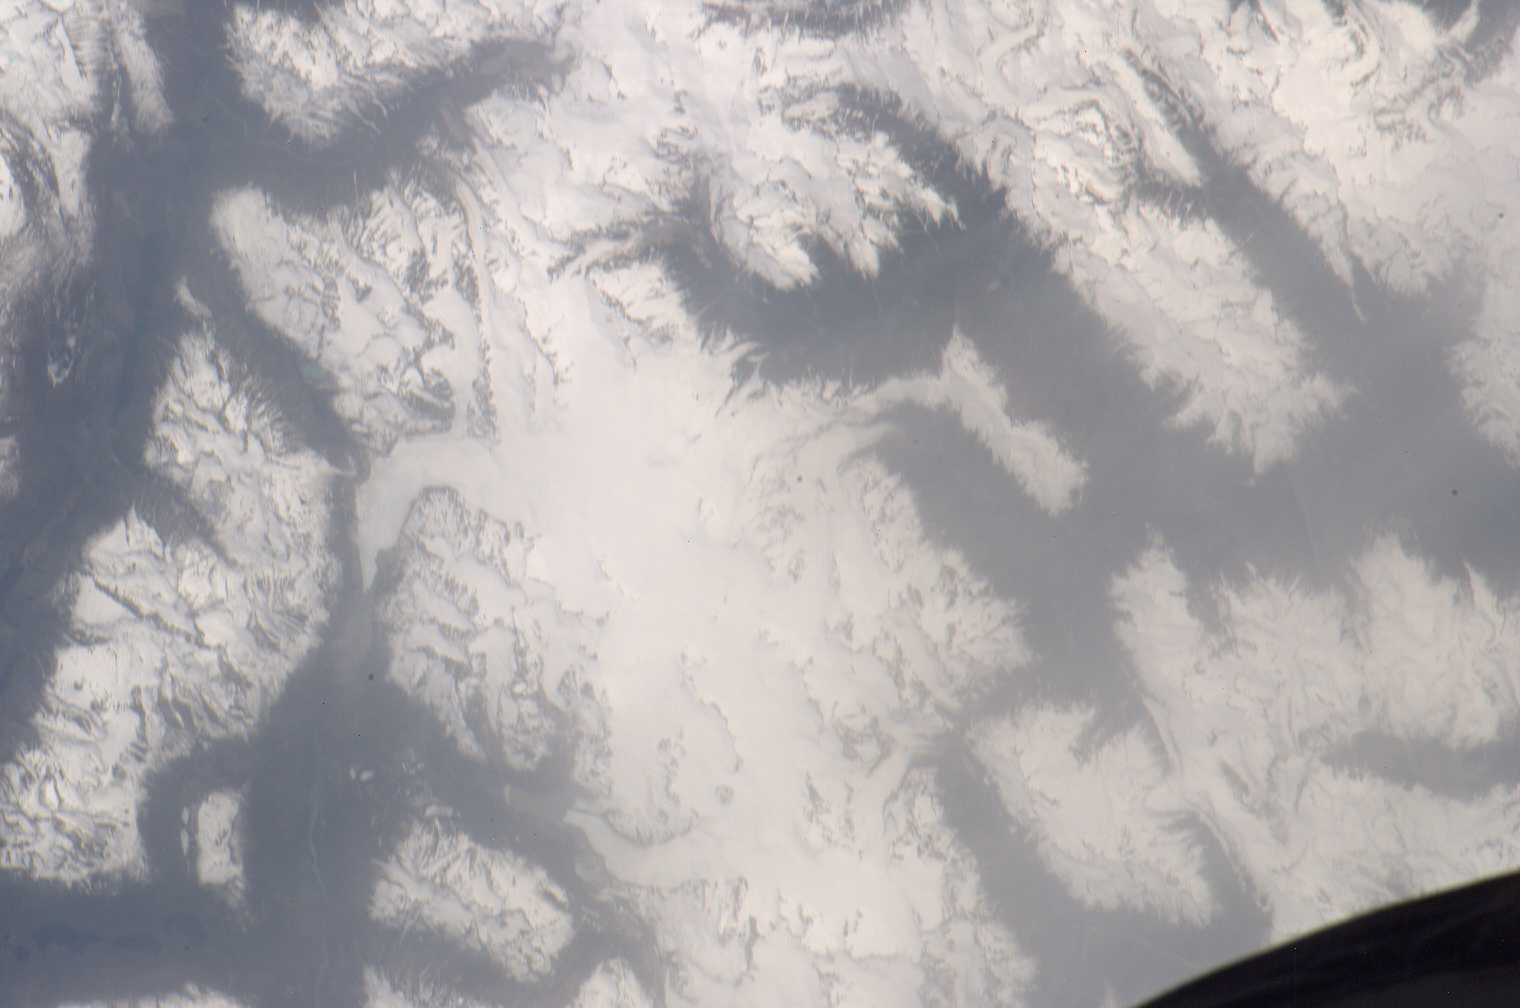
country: CANADA-BC
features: COAST MTS., ICE SHEET
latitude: 52.0
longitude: -126.0
